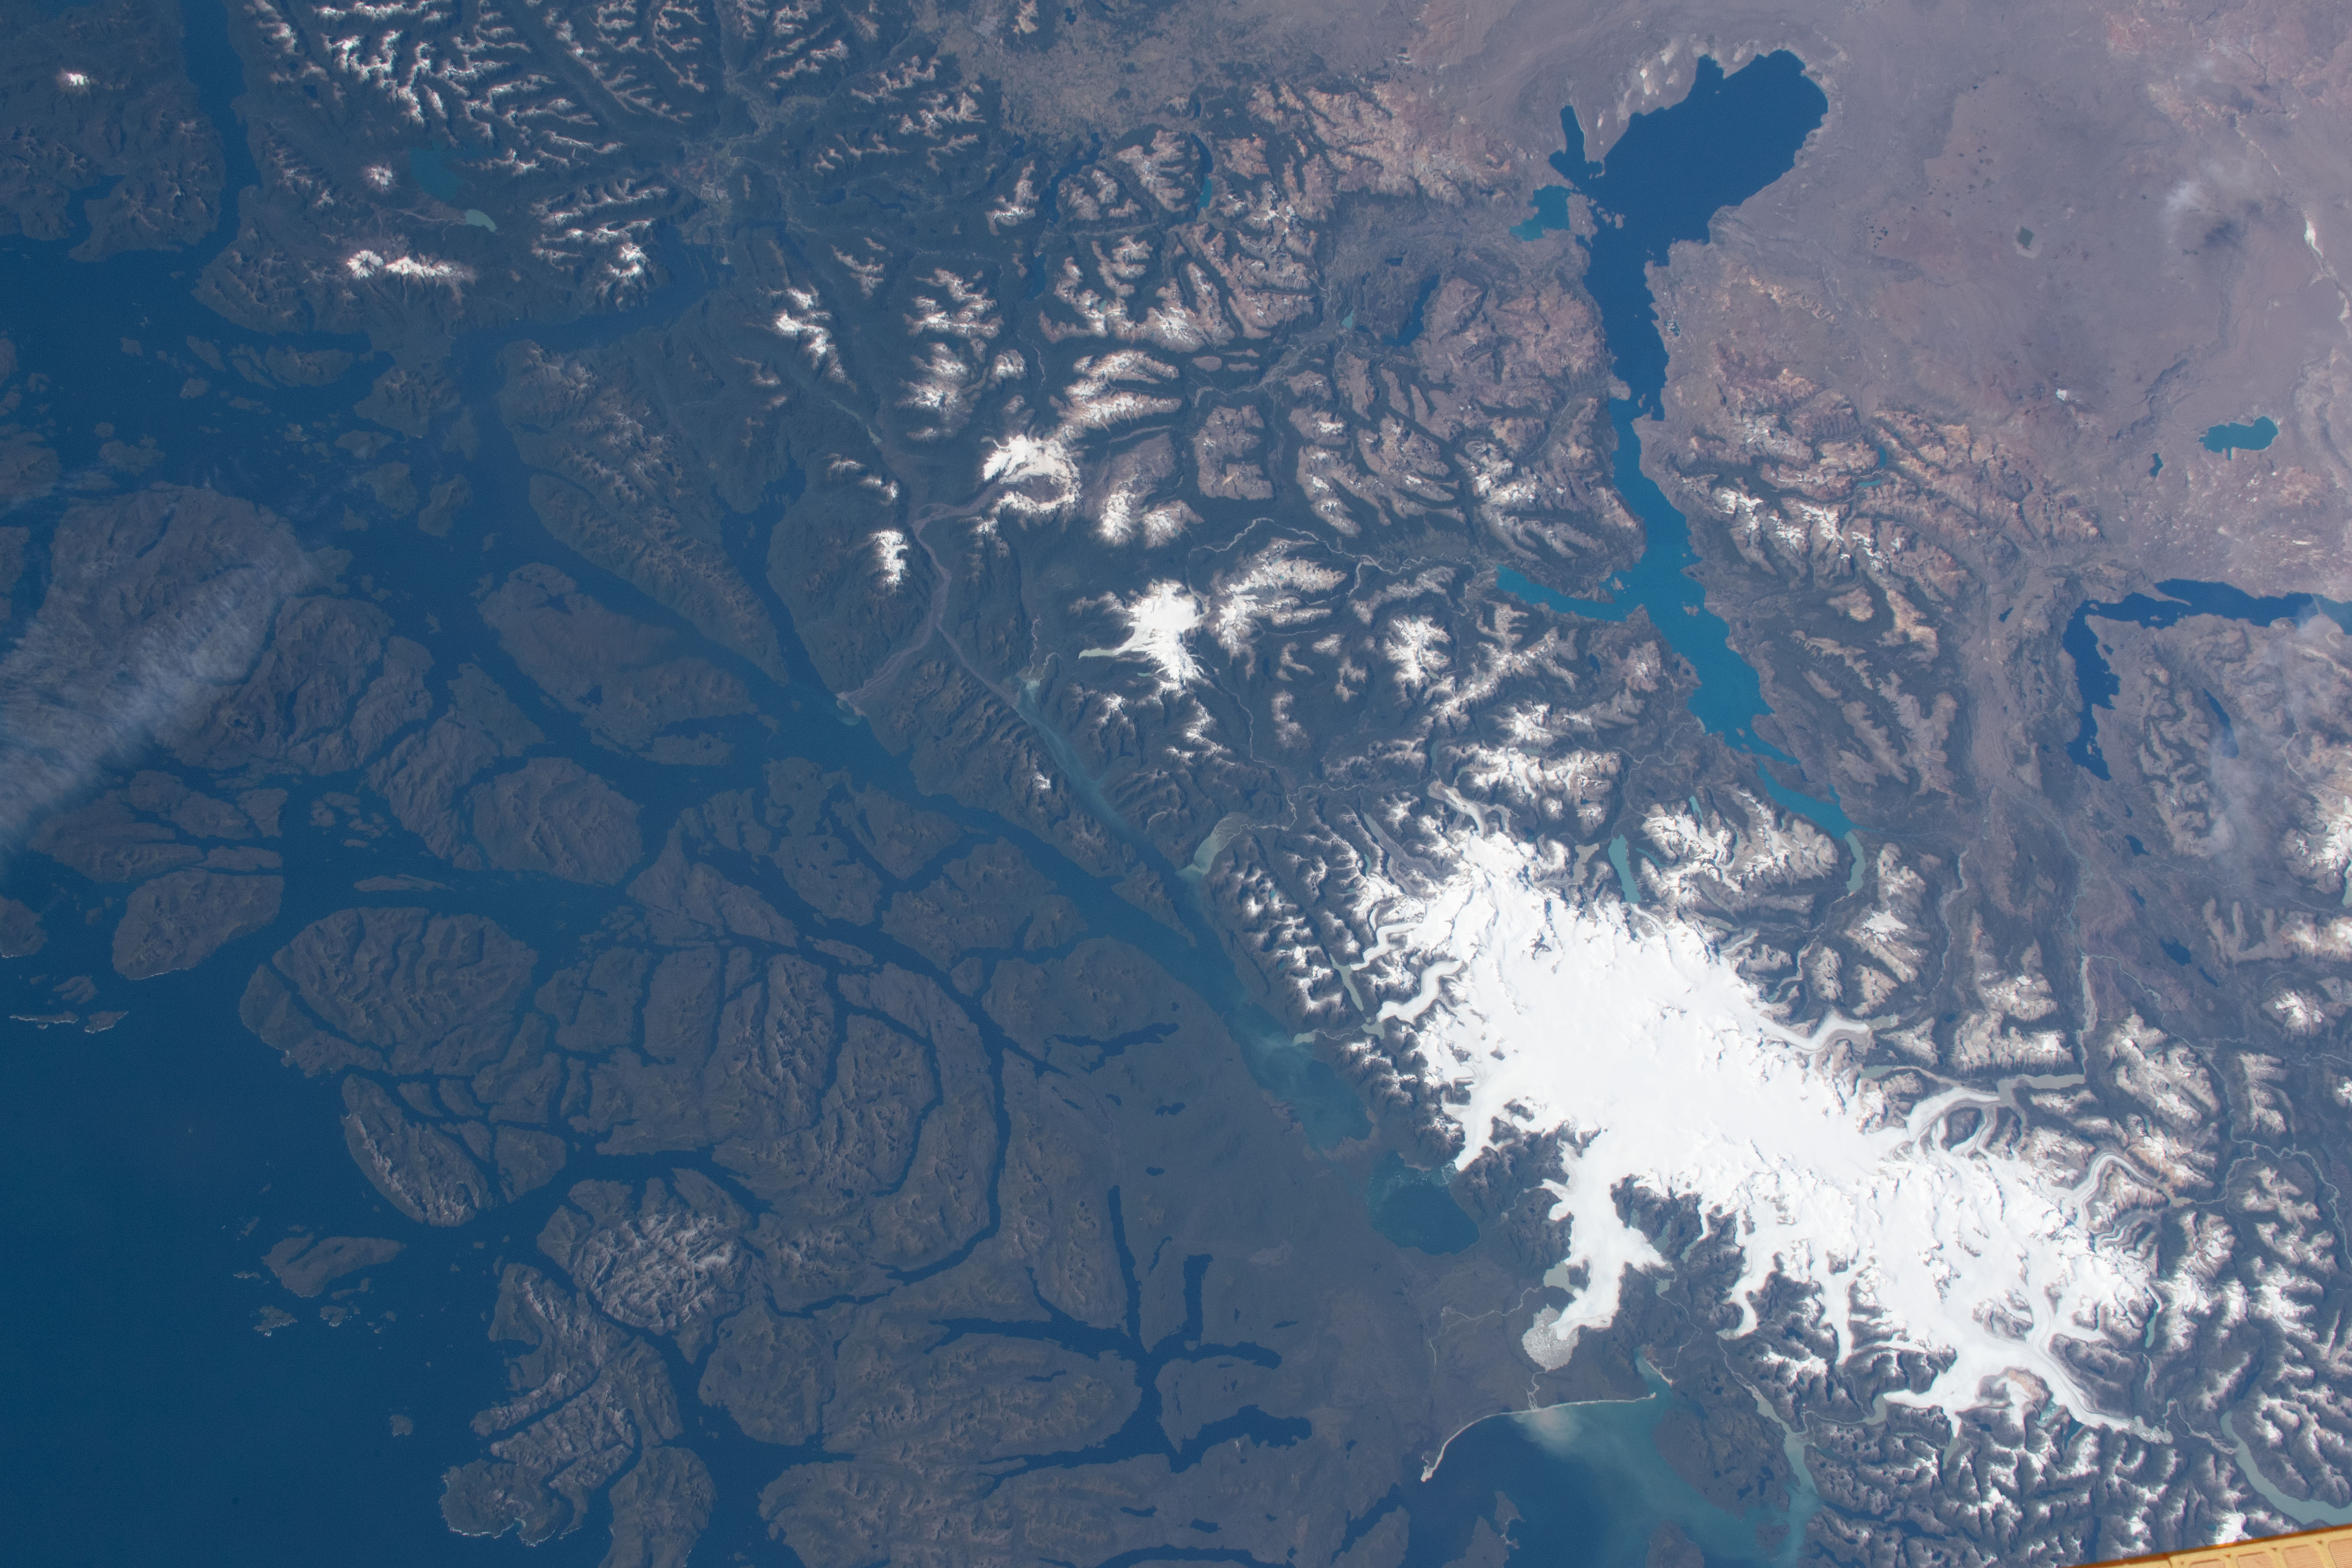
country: CHILE
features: SAN RAFAEL GLACIER, PATAGONIA, GENERAL, CARRERA LAKE
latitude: -47.0
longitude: -73.5
